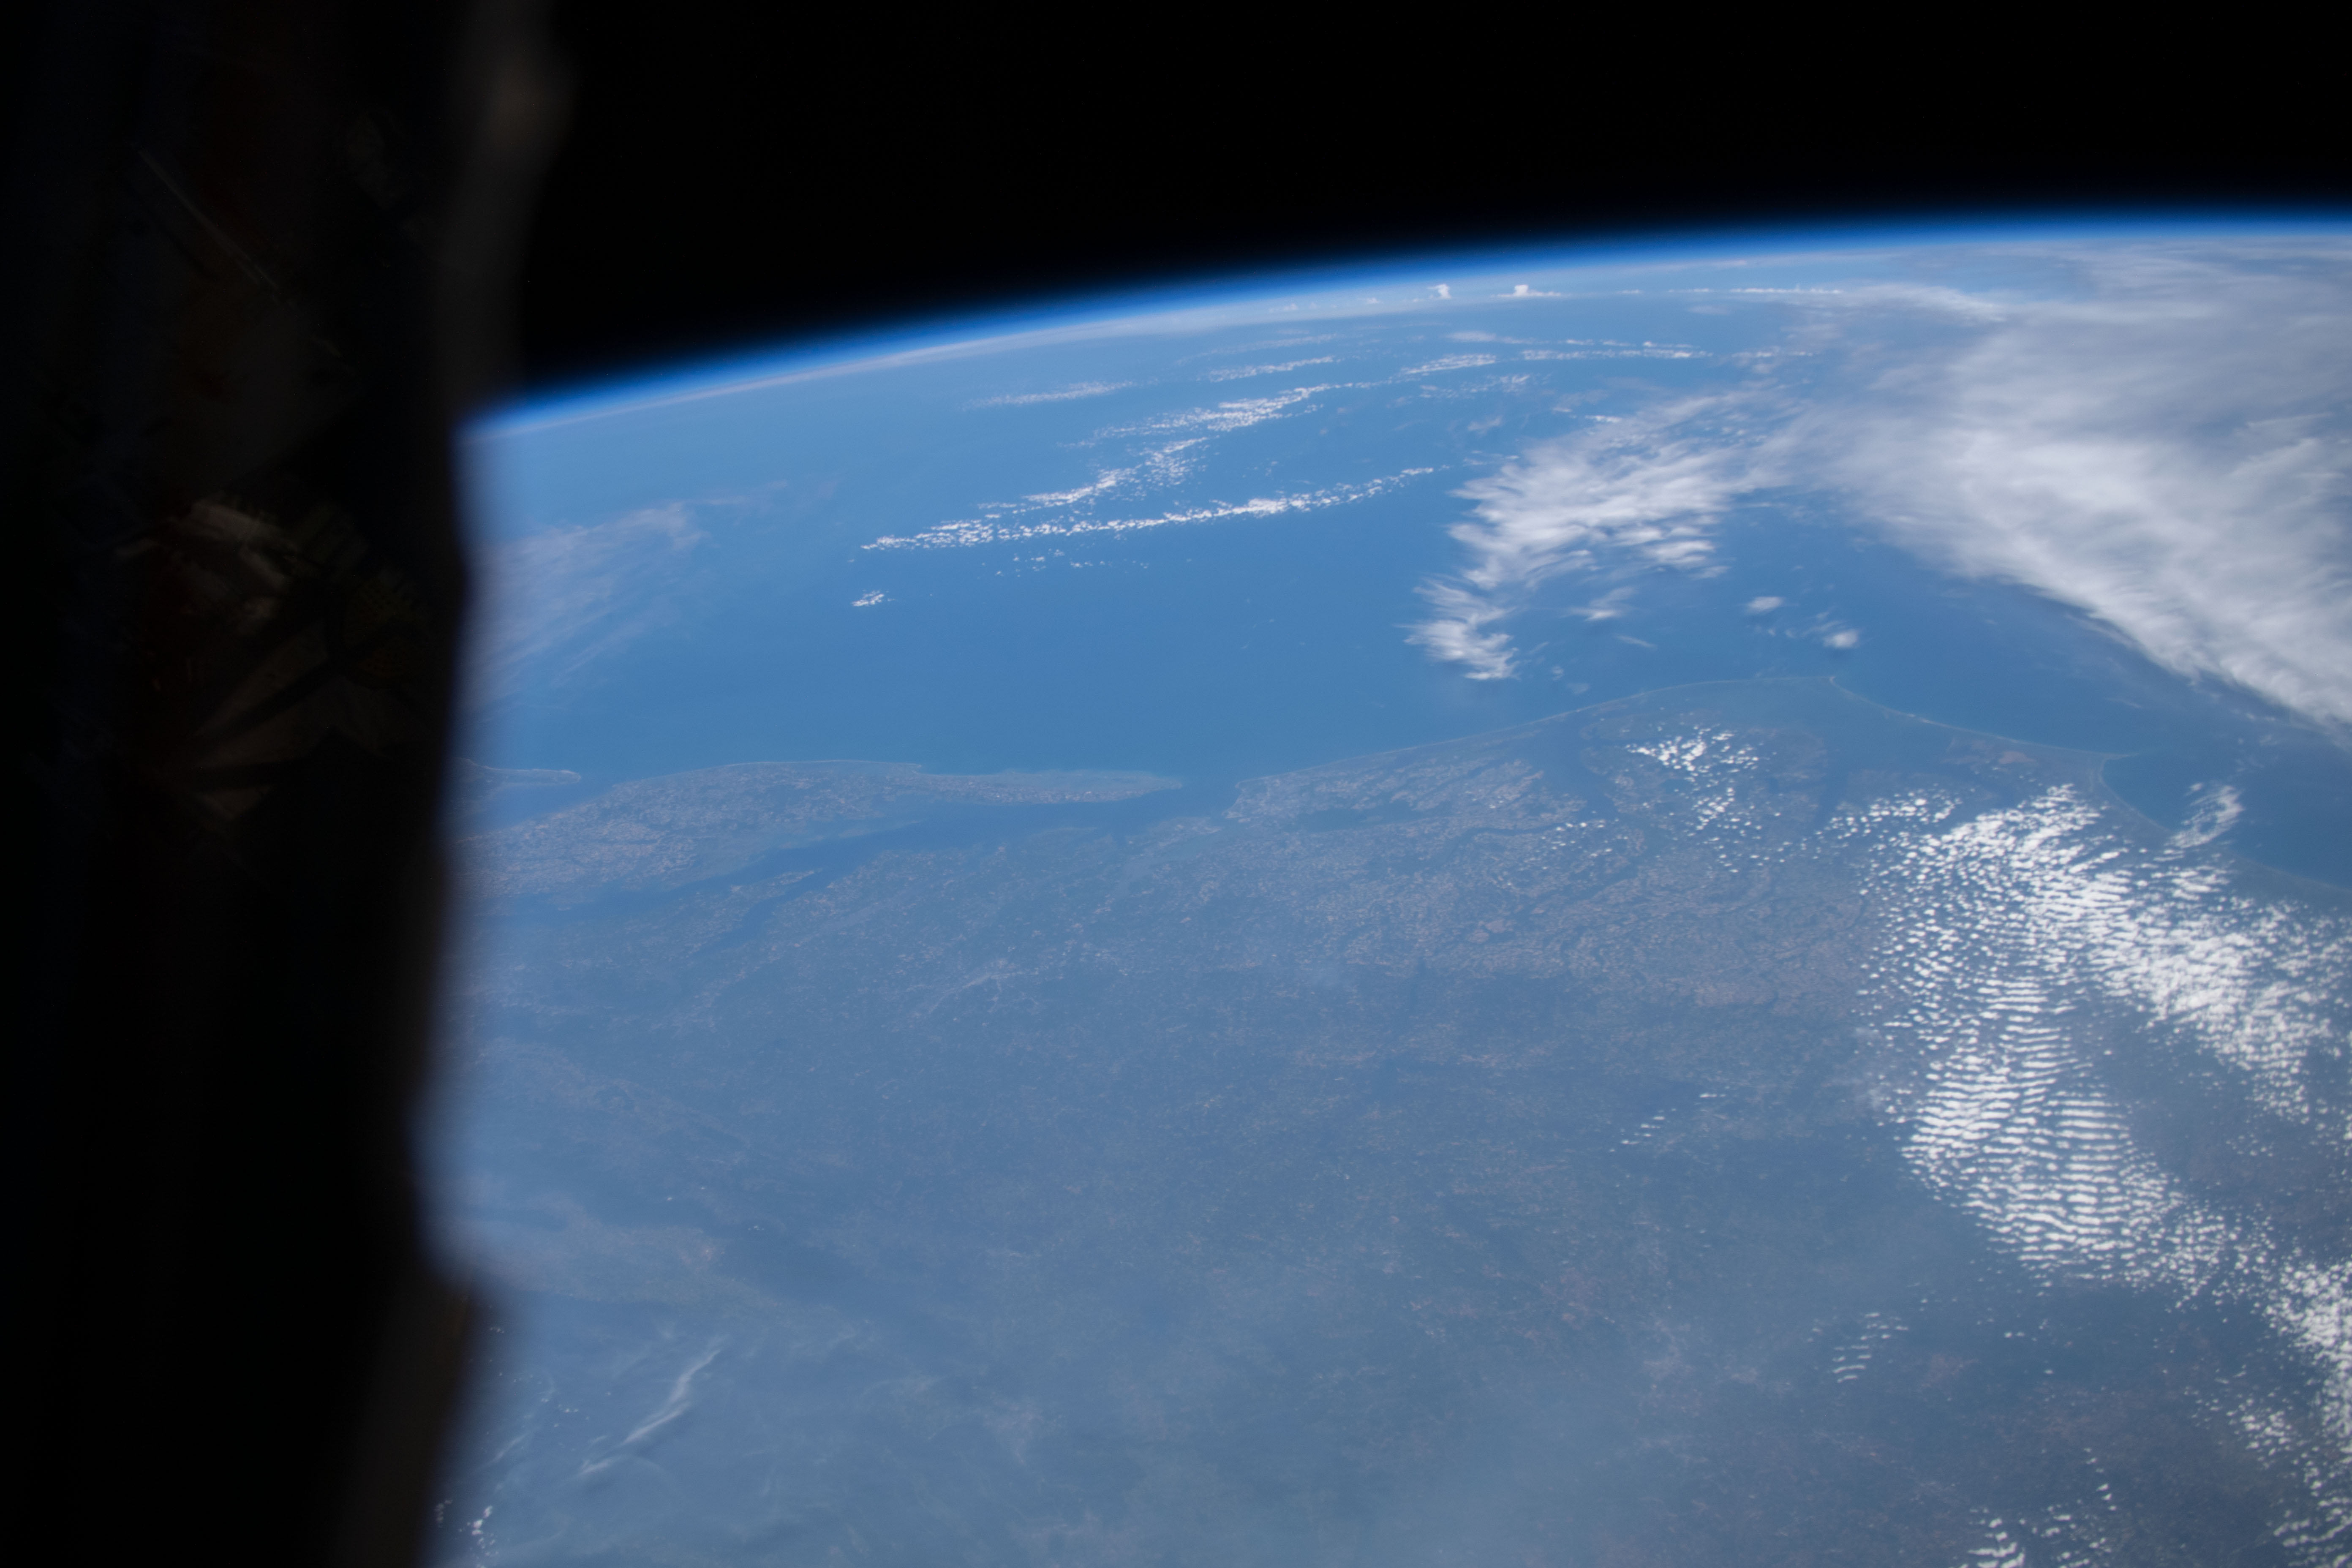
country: USA-VIRGINIA
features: RICHMOND, CHESAPEAKE BAY, VIRGINIA BEACH, COROLLA, NORTH ATLANTIC OCEAN, OCEAN CITY, HARKERS ISLAND
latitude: 37.0
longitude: -75.5
